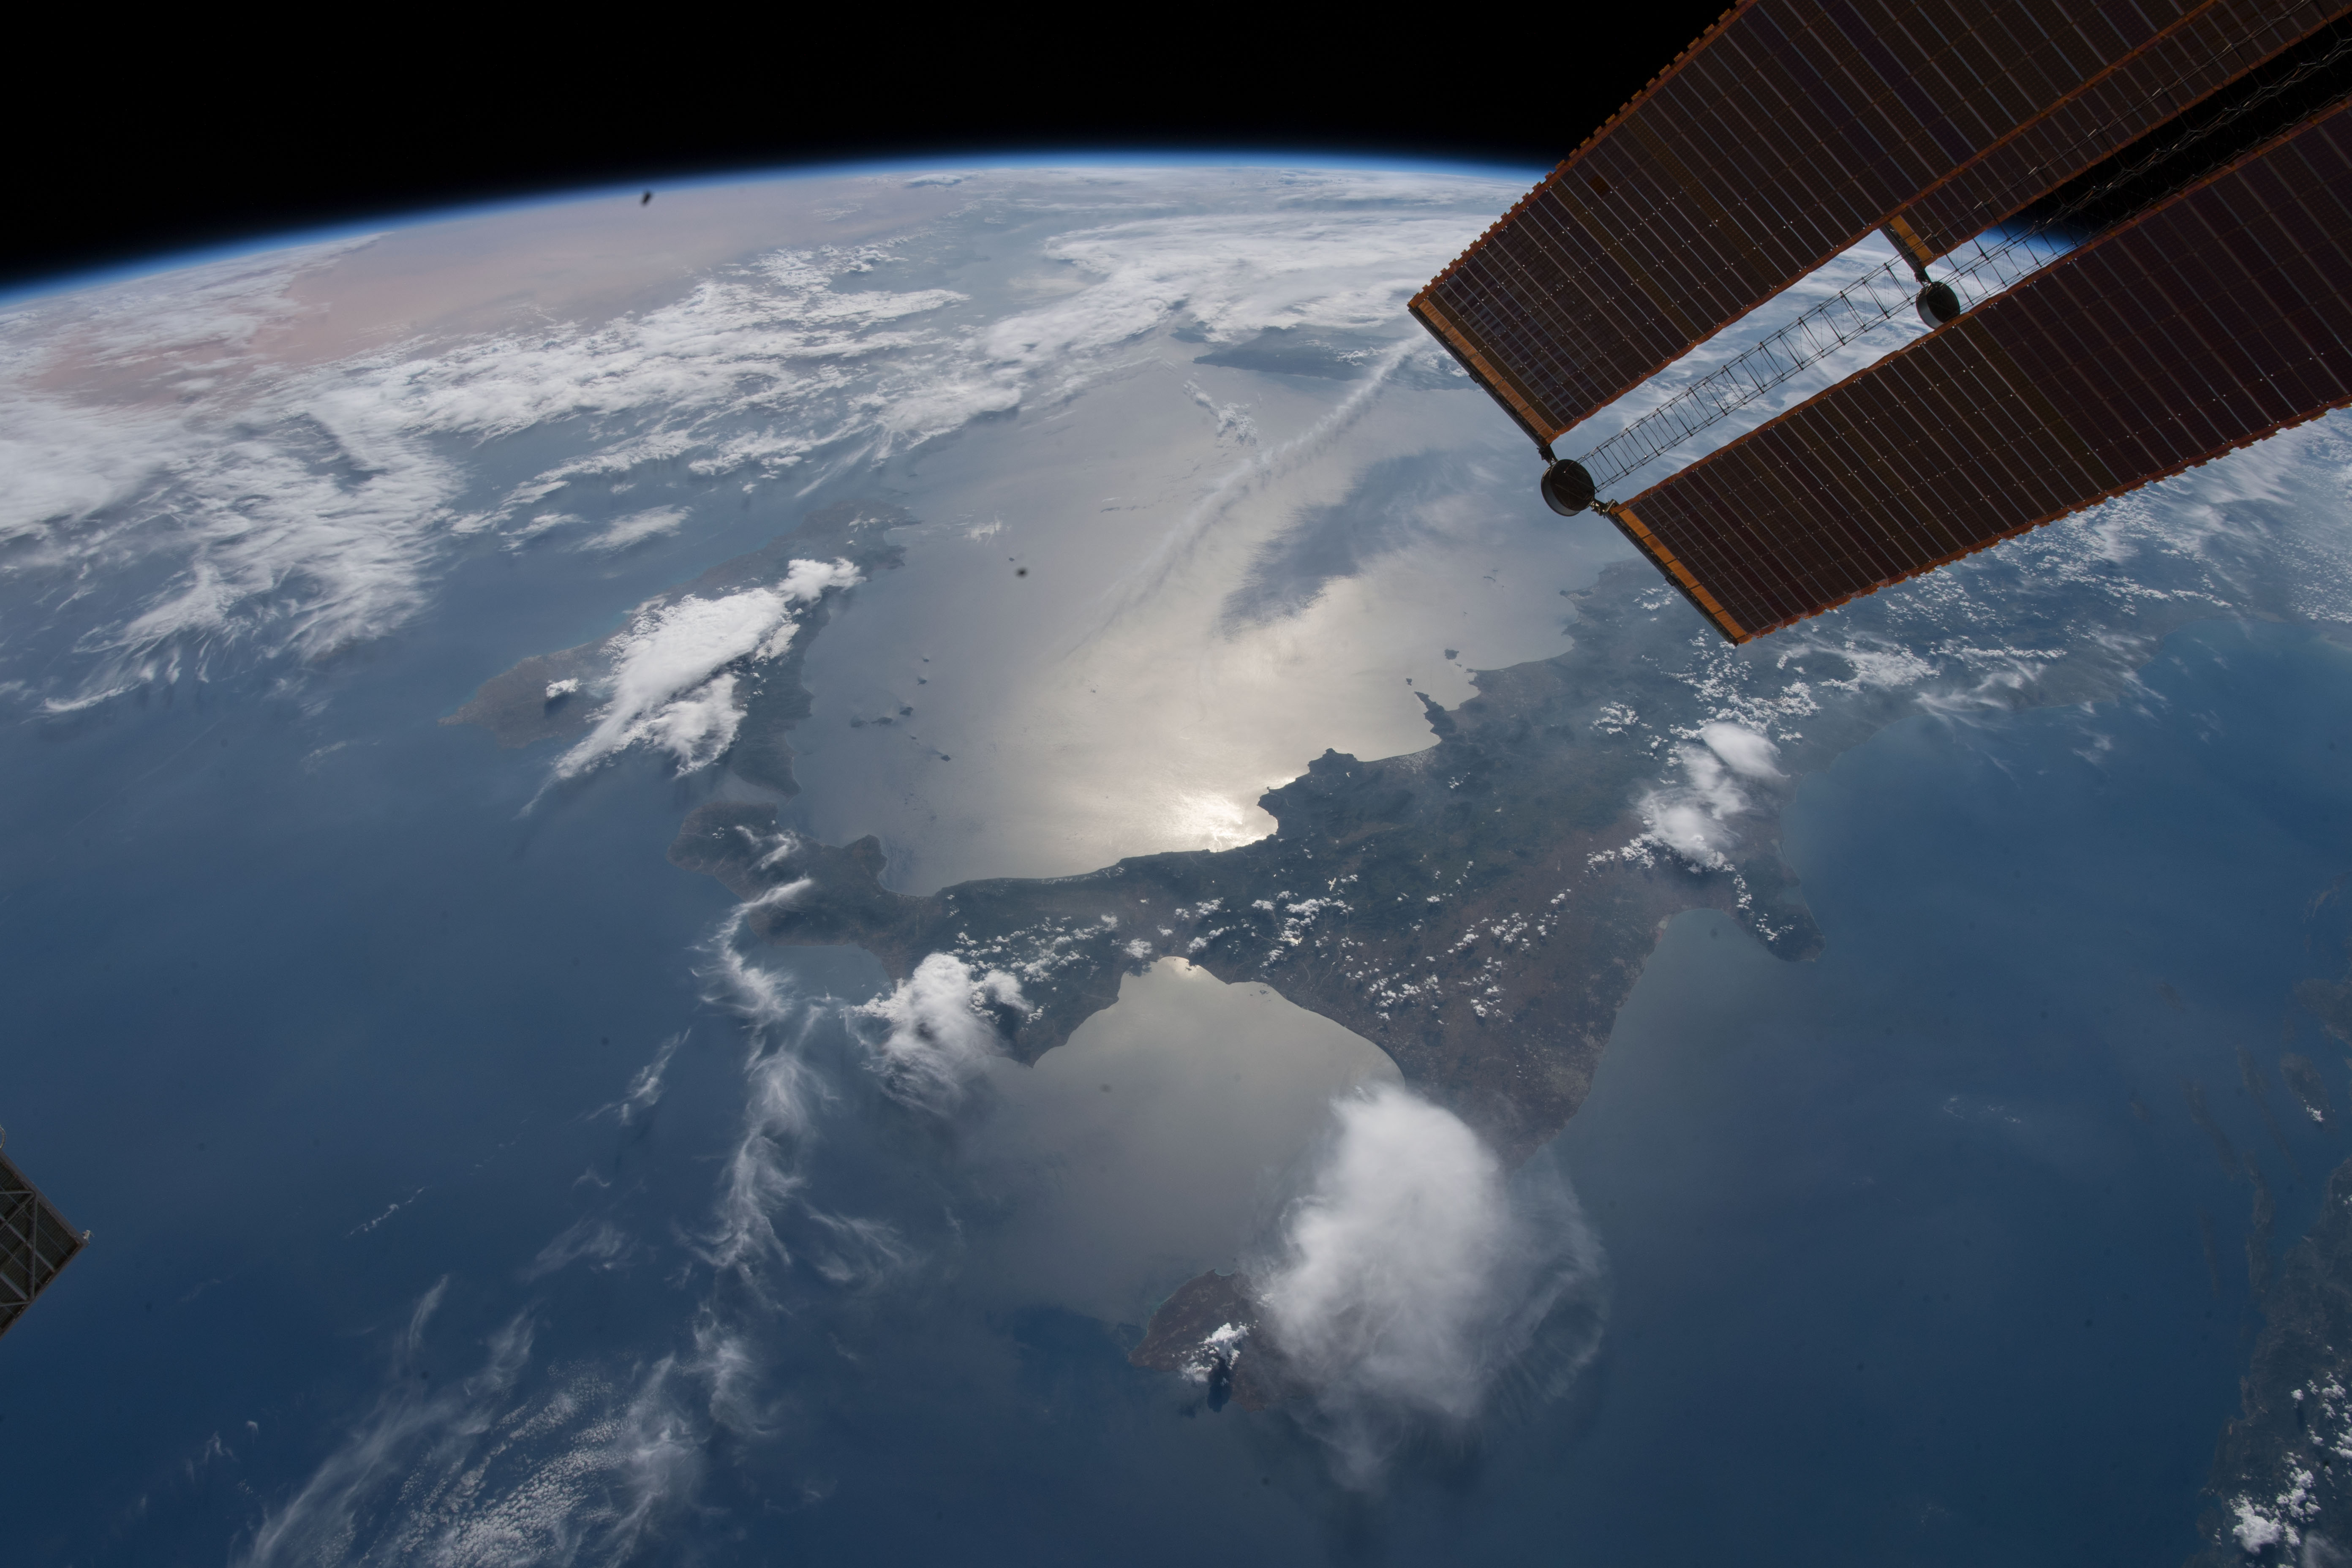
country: ITALY
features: MALTA, SICILIA, NAPLES, ADRIATIC SEA, IONIAN SEA
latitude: 39.6
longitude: 15.4
